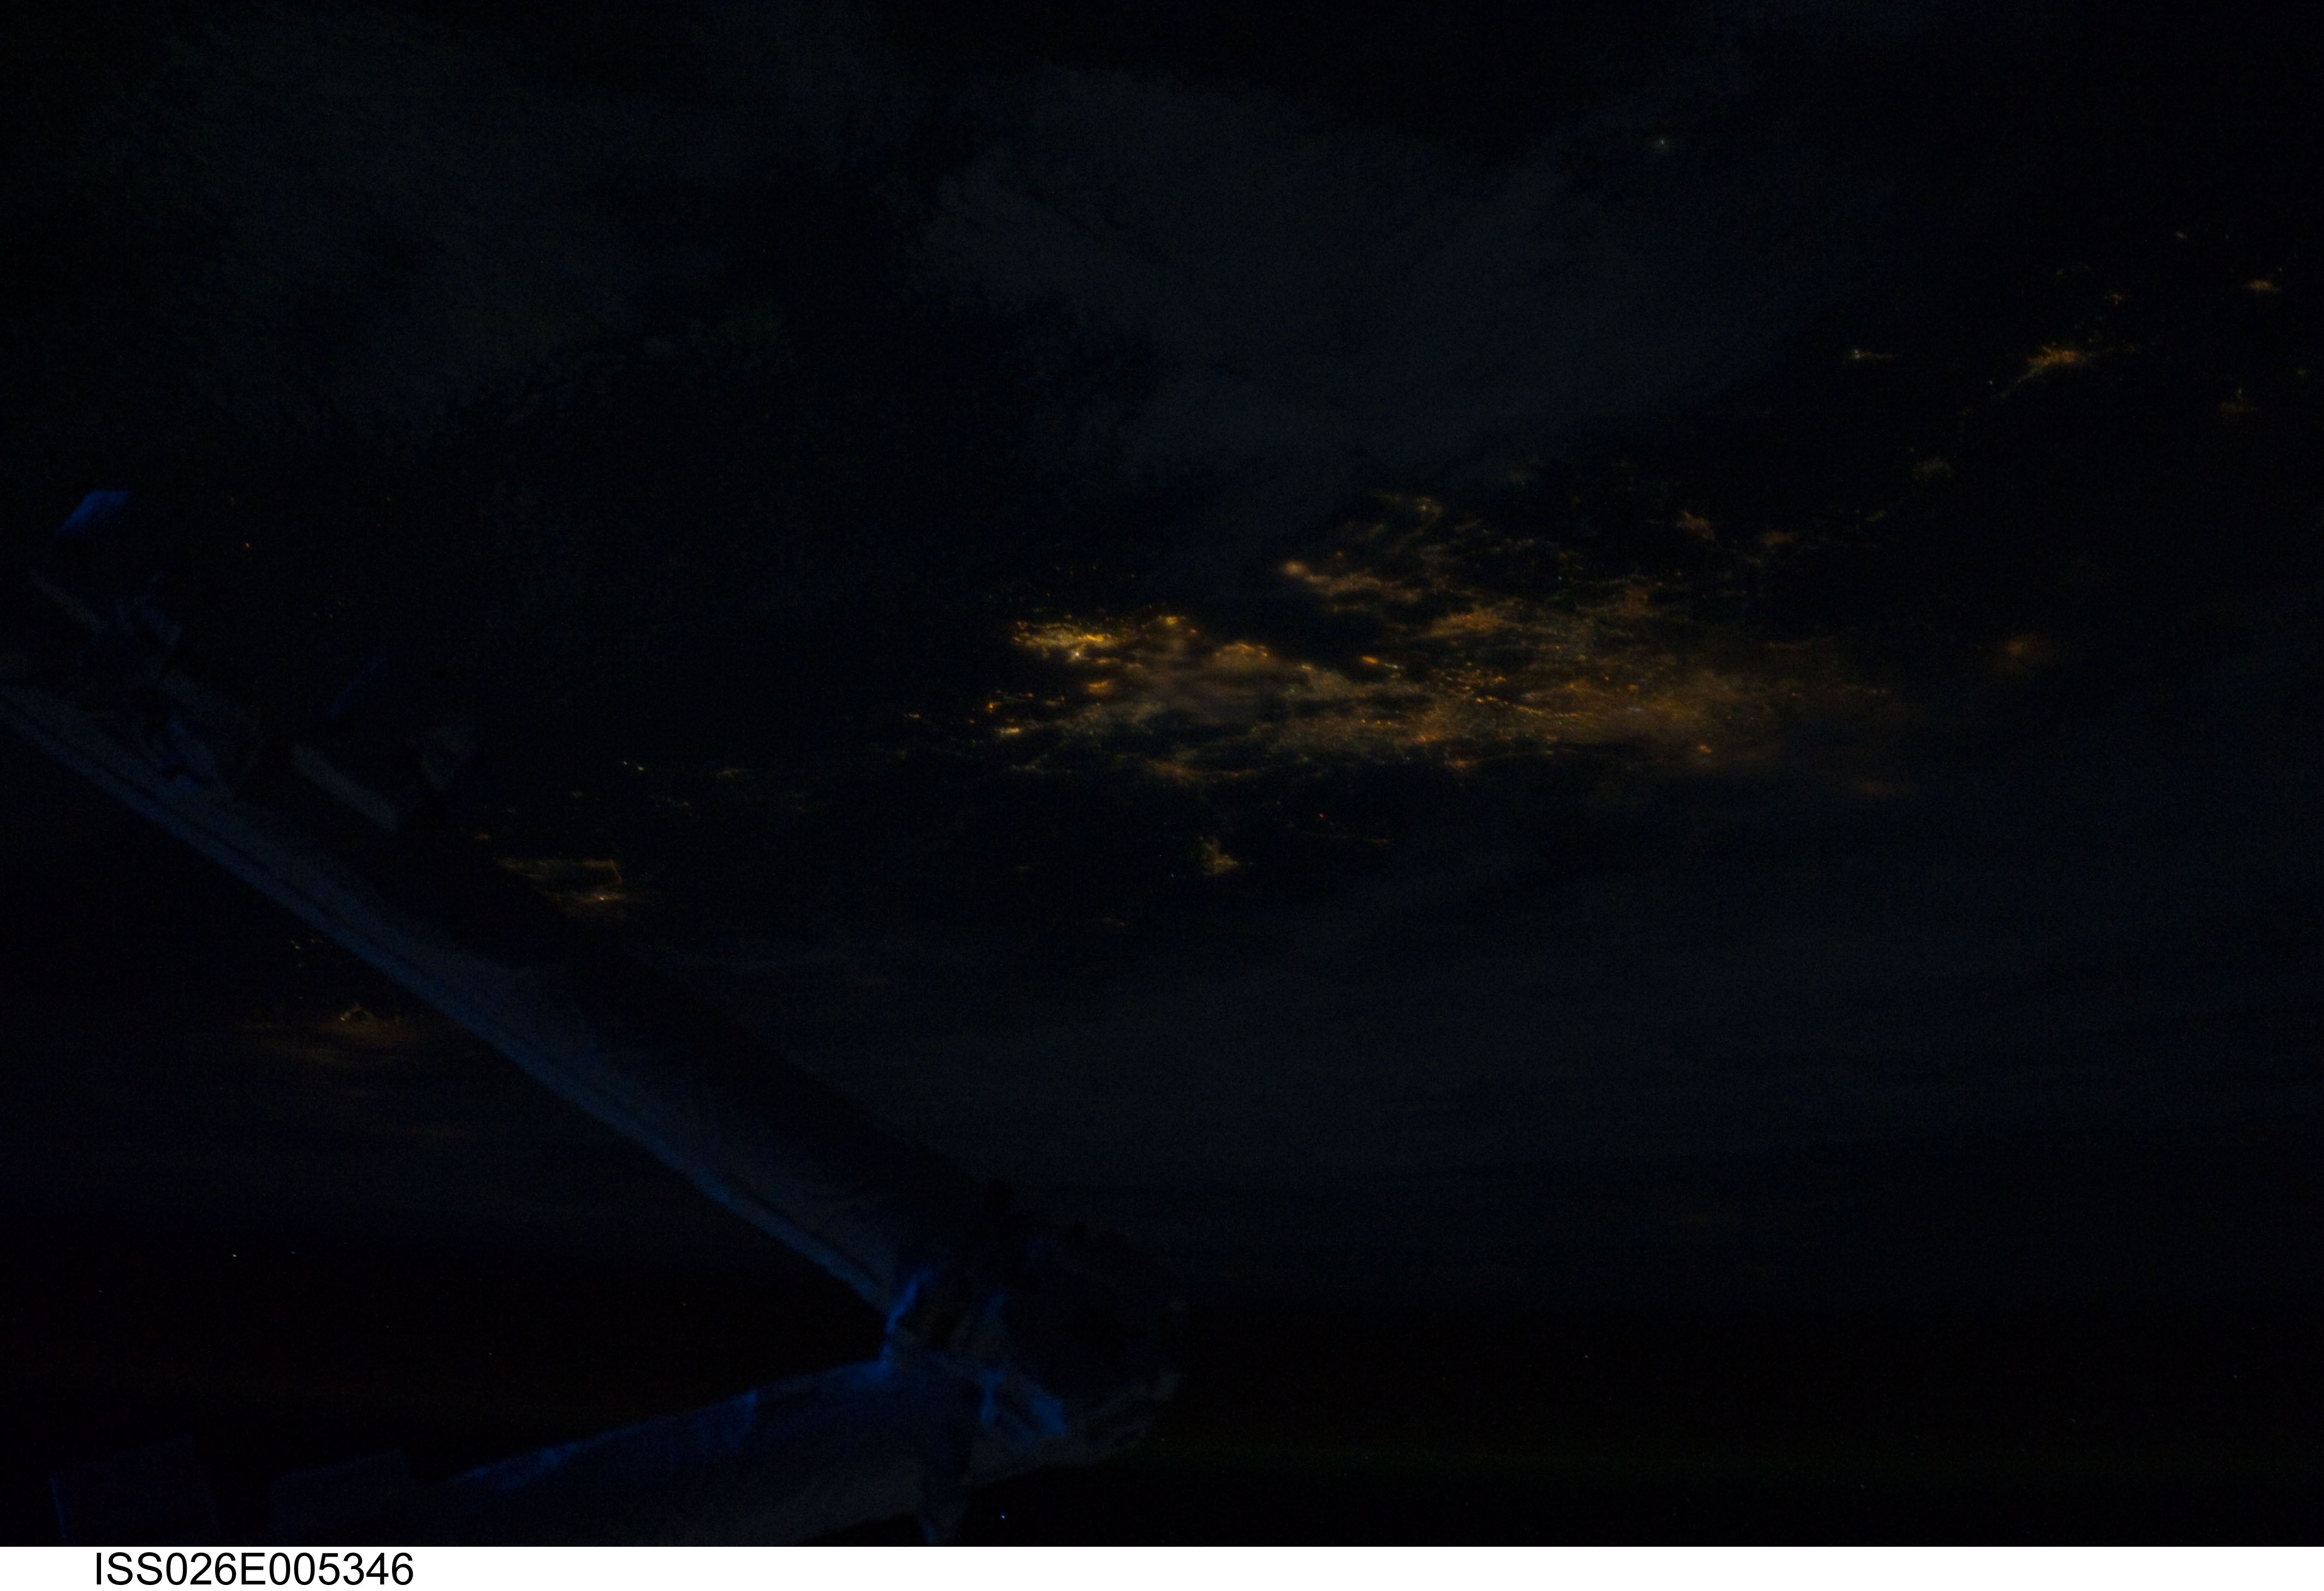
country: CHINA
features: PAN-GUANGZHOU-HONG KONG REGION AT NIGHT, ISS, SOFT
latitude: 23.0
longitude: 114.0
